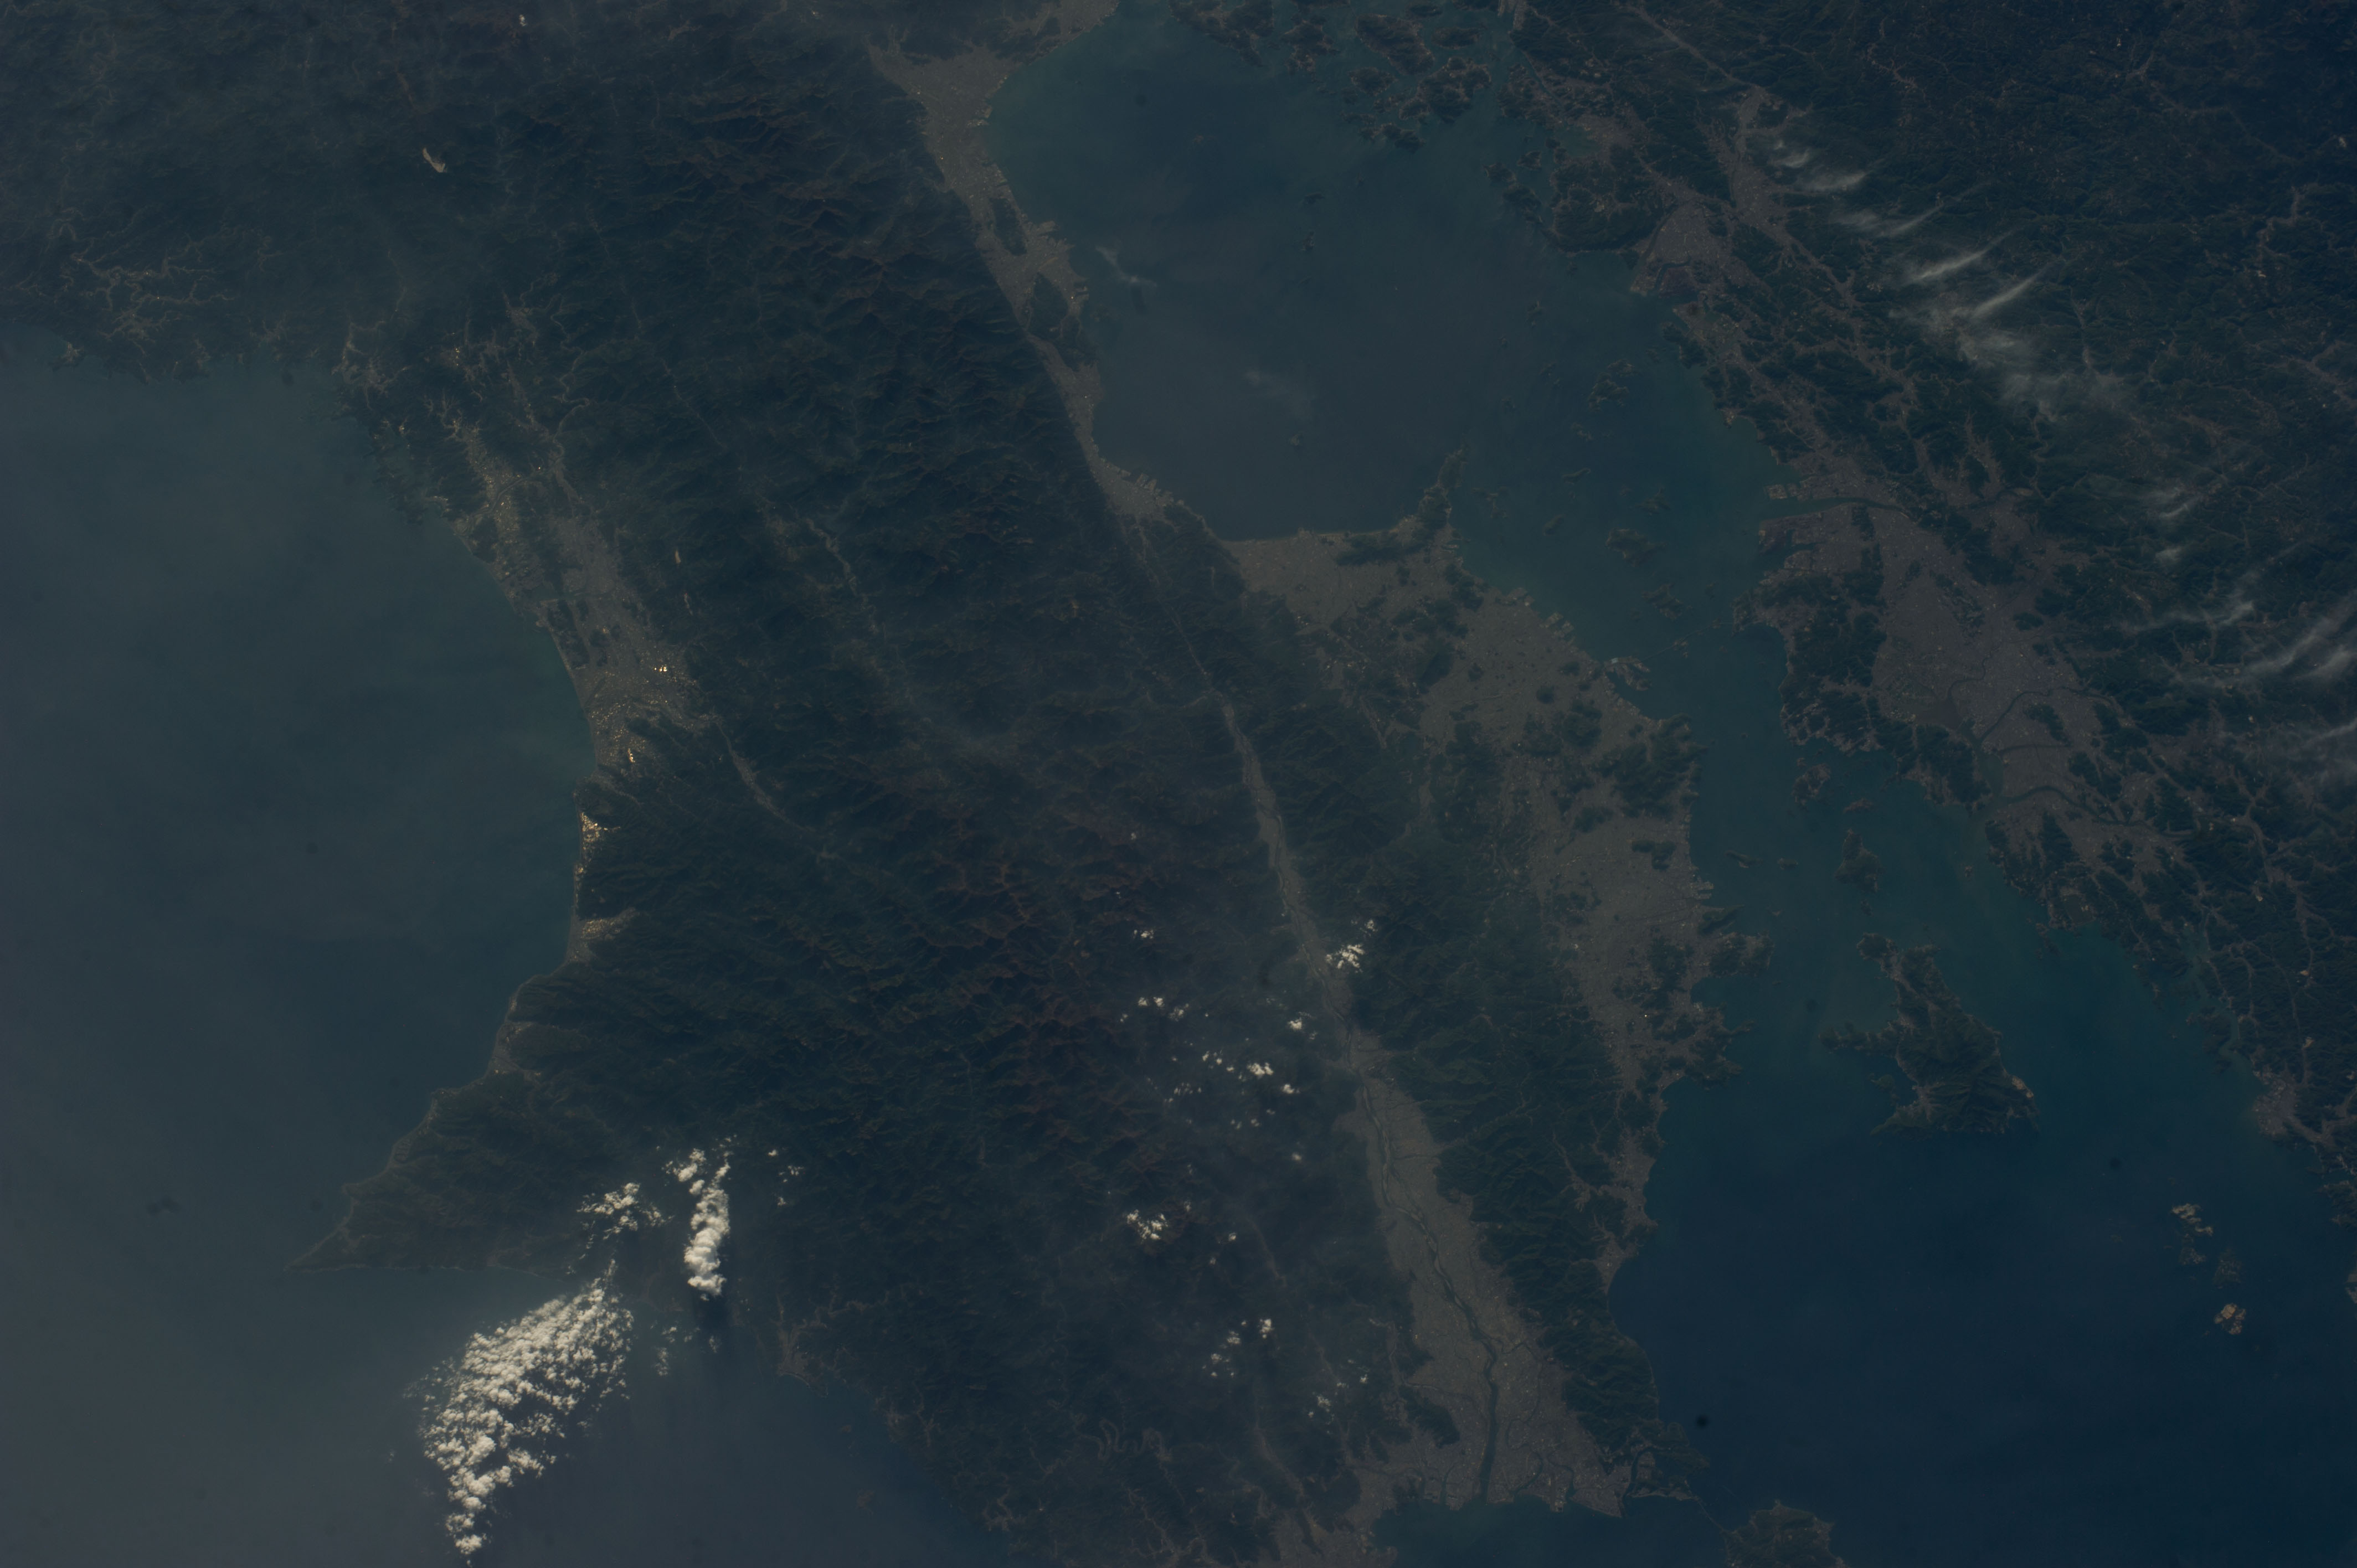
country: JAPAN
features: KIISUIDO STRAIGHT, HIUCHI-NADA SEA, BINGONADA SEA, KAGWA, TOKUSHIMA, MT TSURUGI, MT SASAGAMINE, SHODO ISLAND
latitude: 34.0
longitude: 133.8
